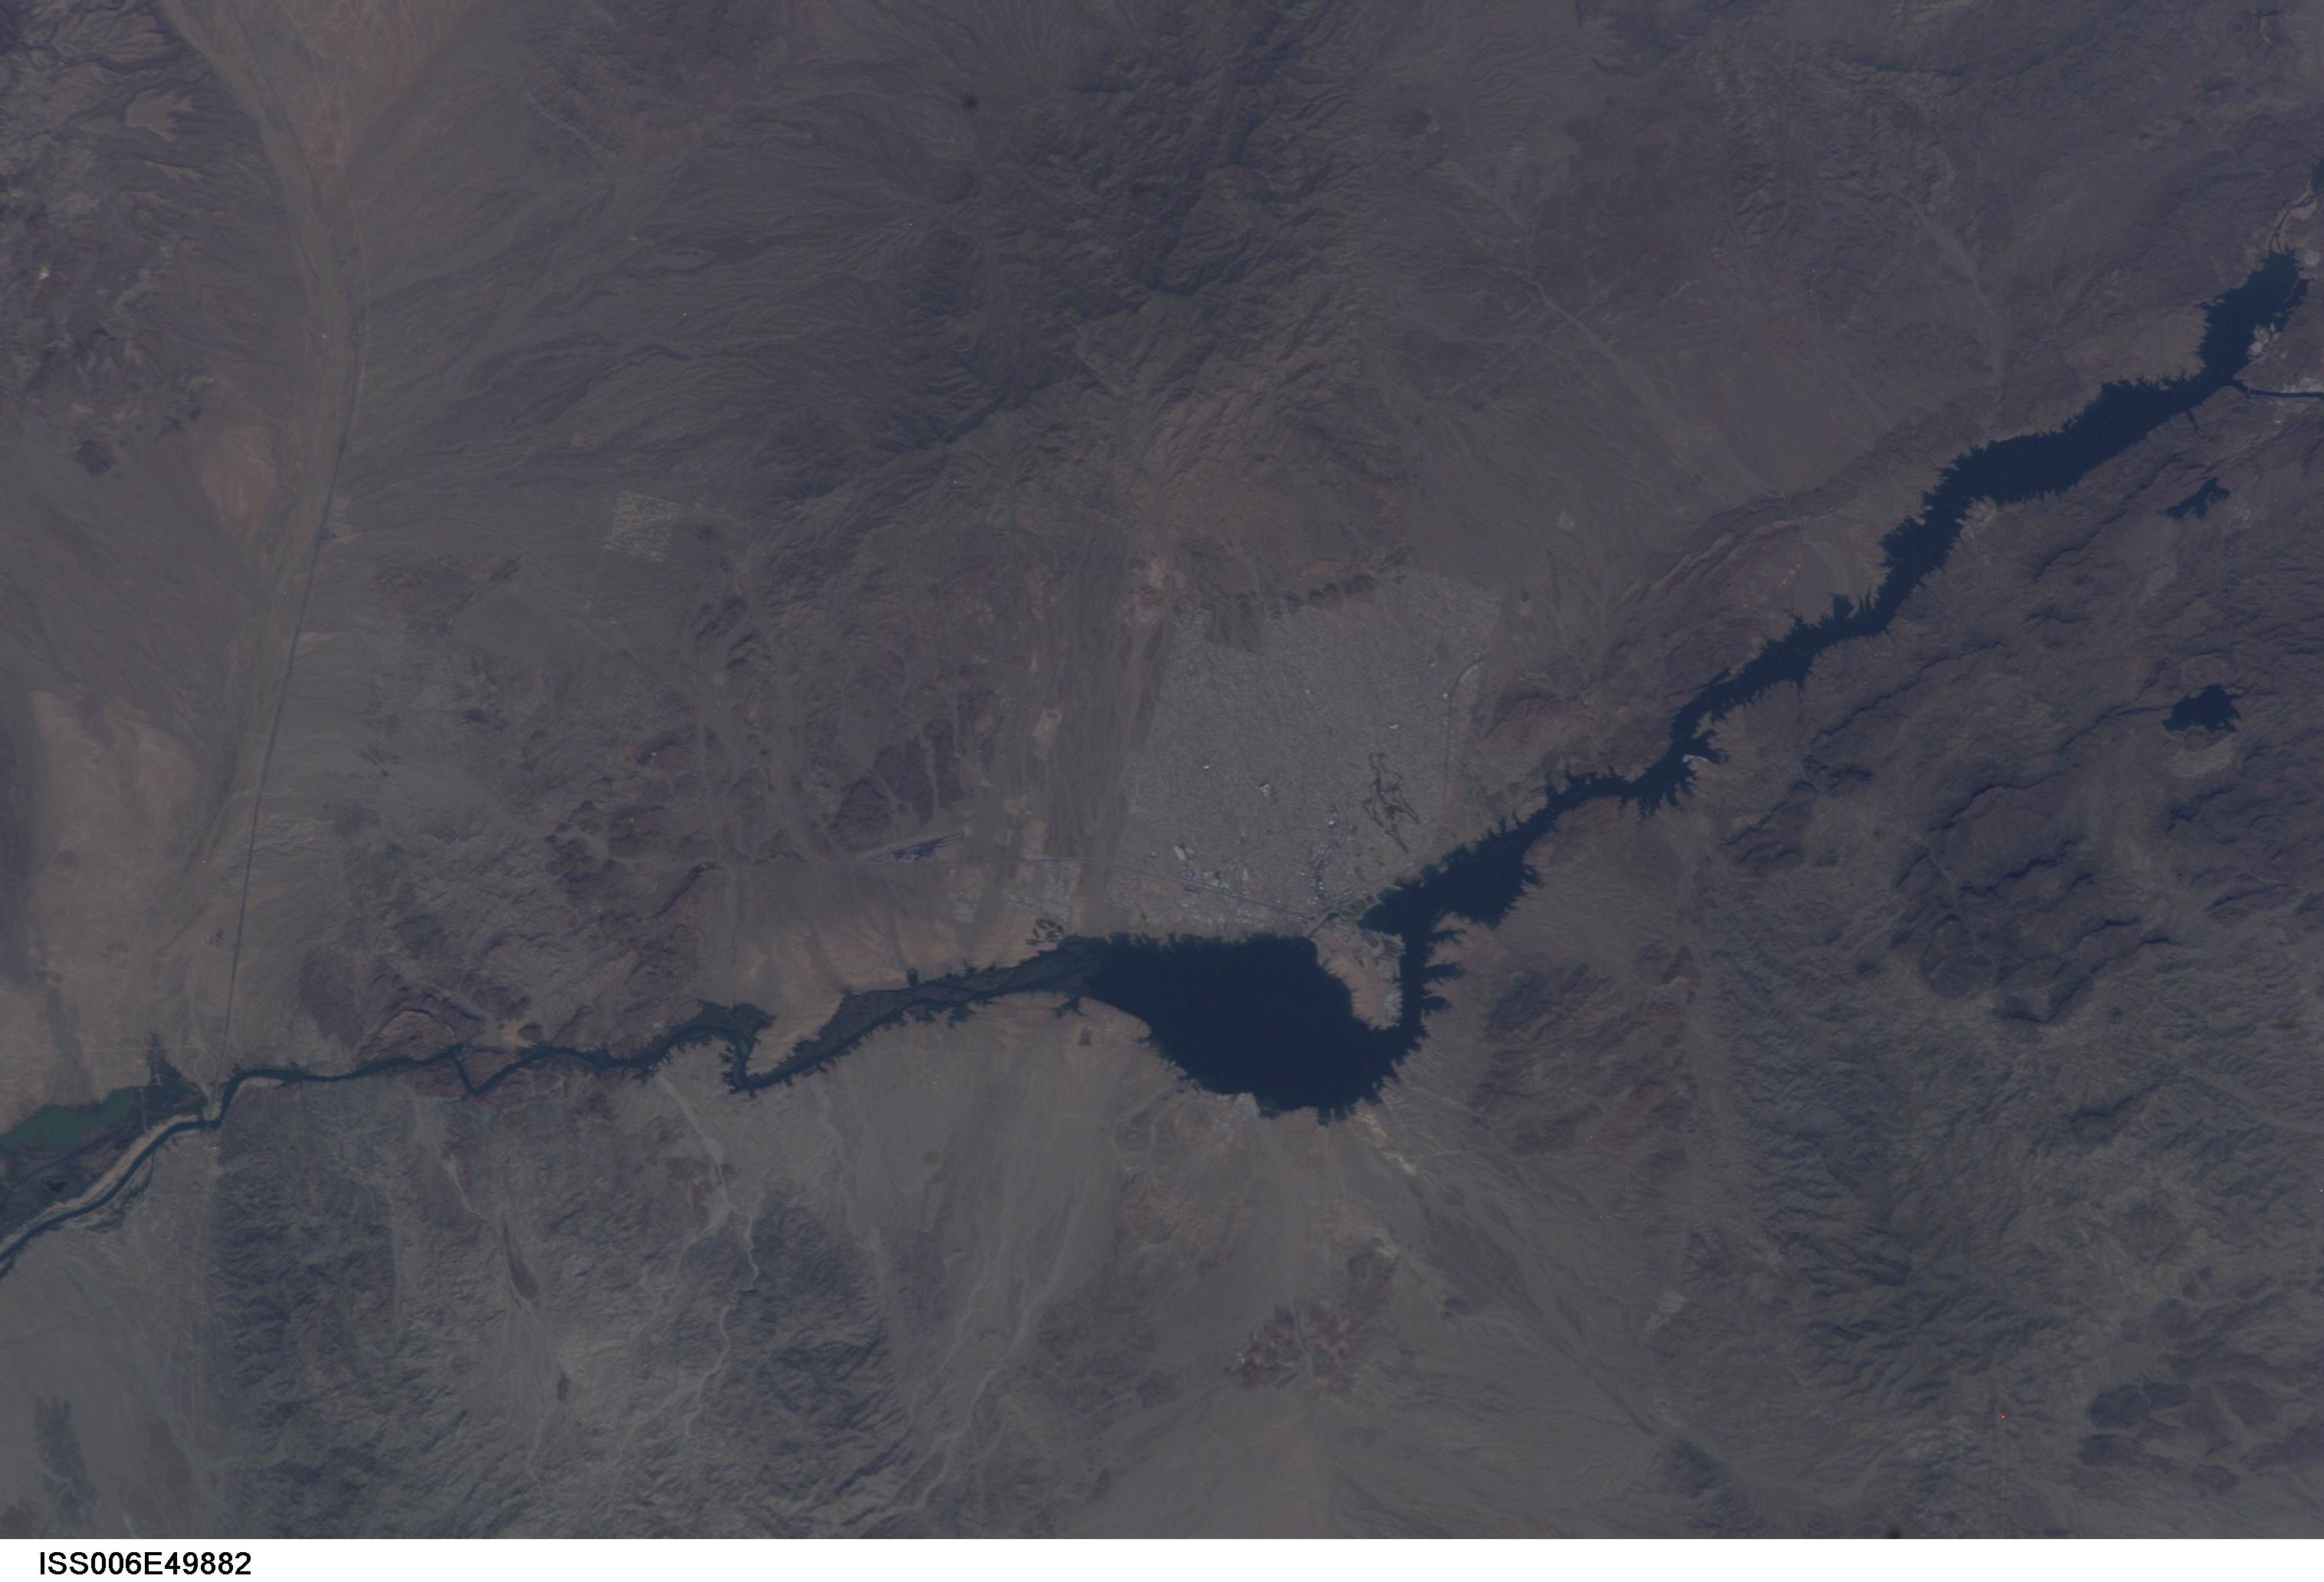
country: USA-CALIFORNIA
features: LAKE HAVASU
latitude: 34.5
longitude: -114.5
